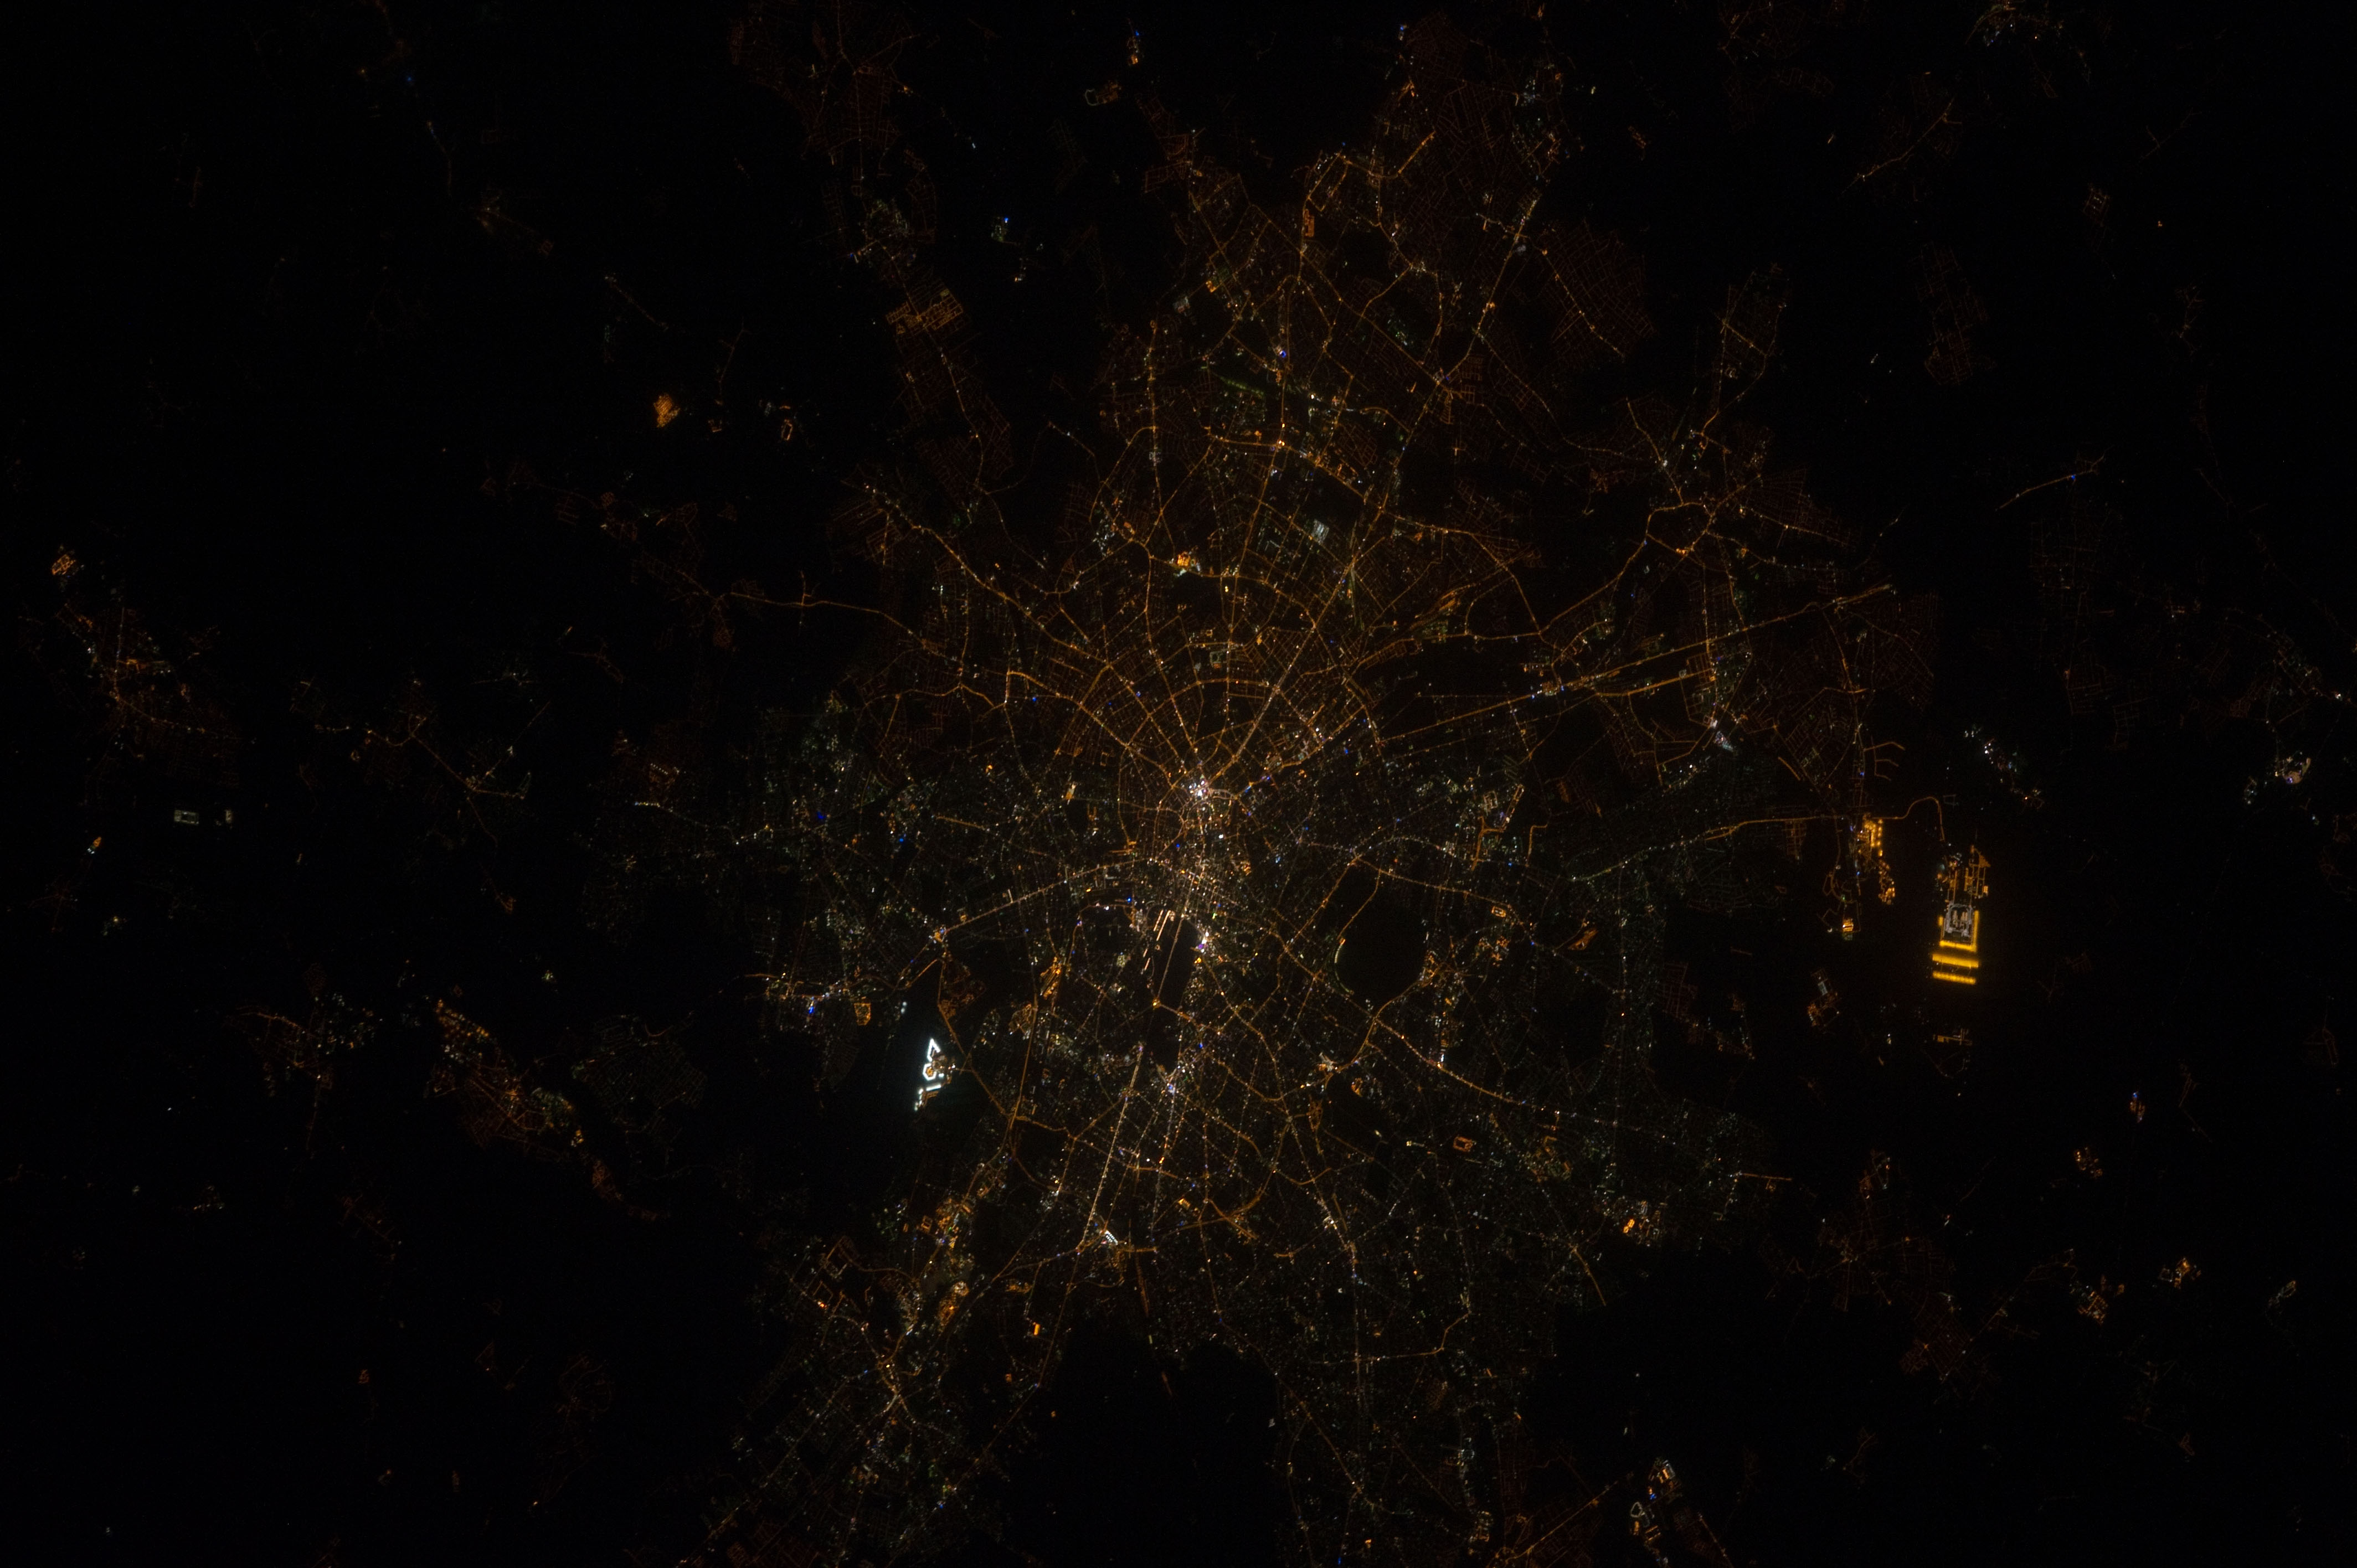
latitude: 52.2
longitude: 18.7
